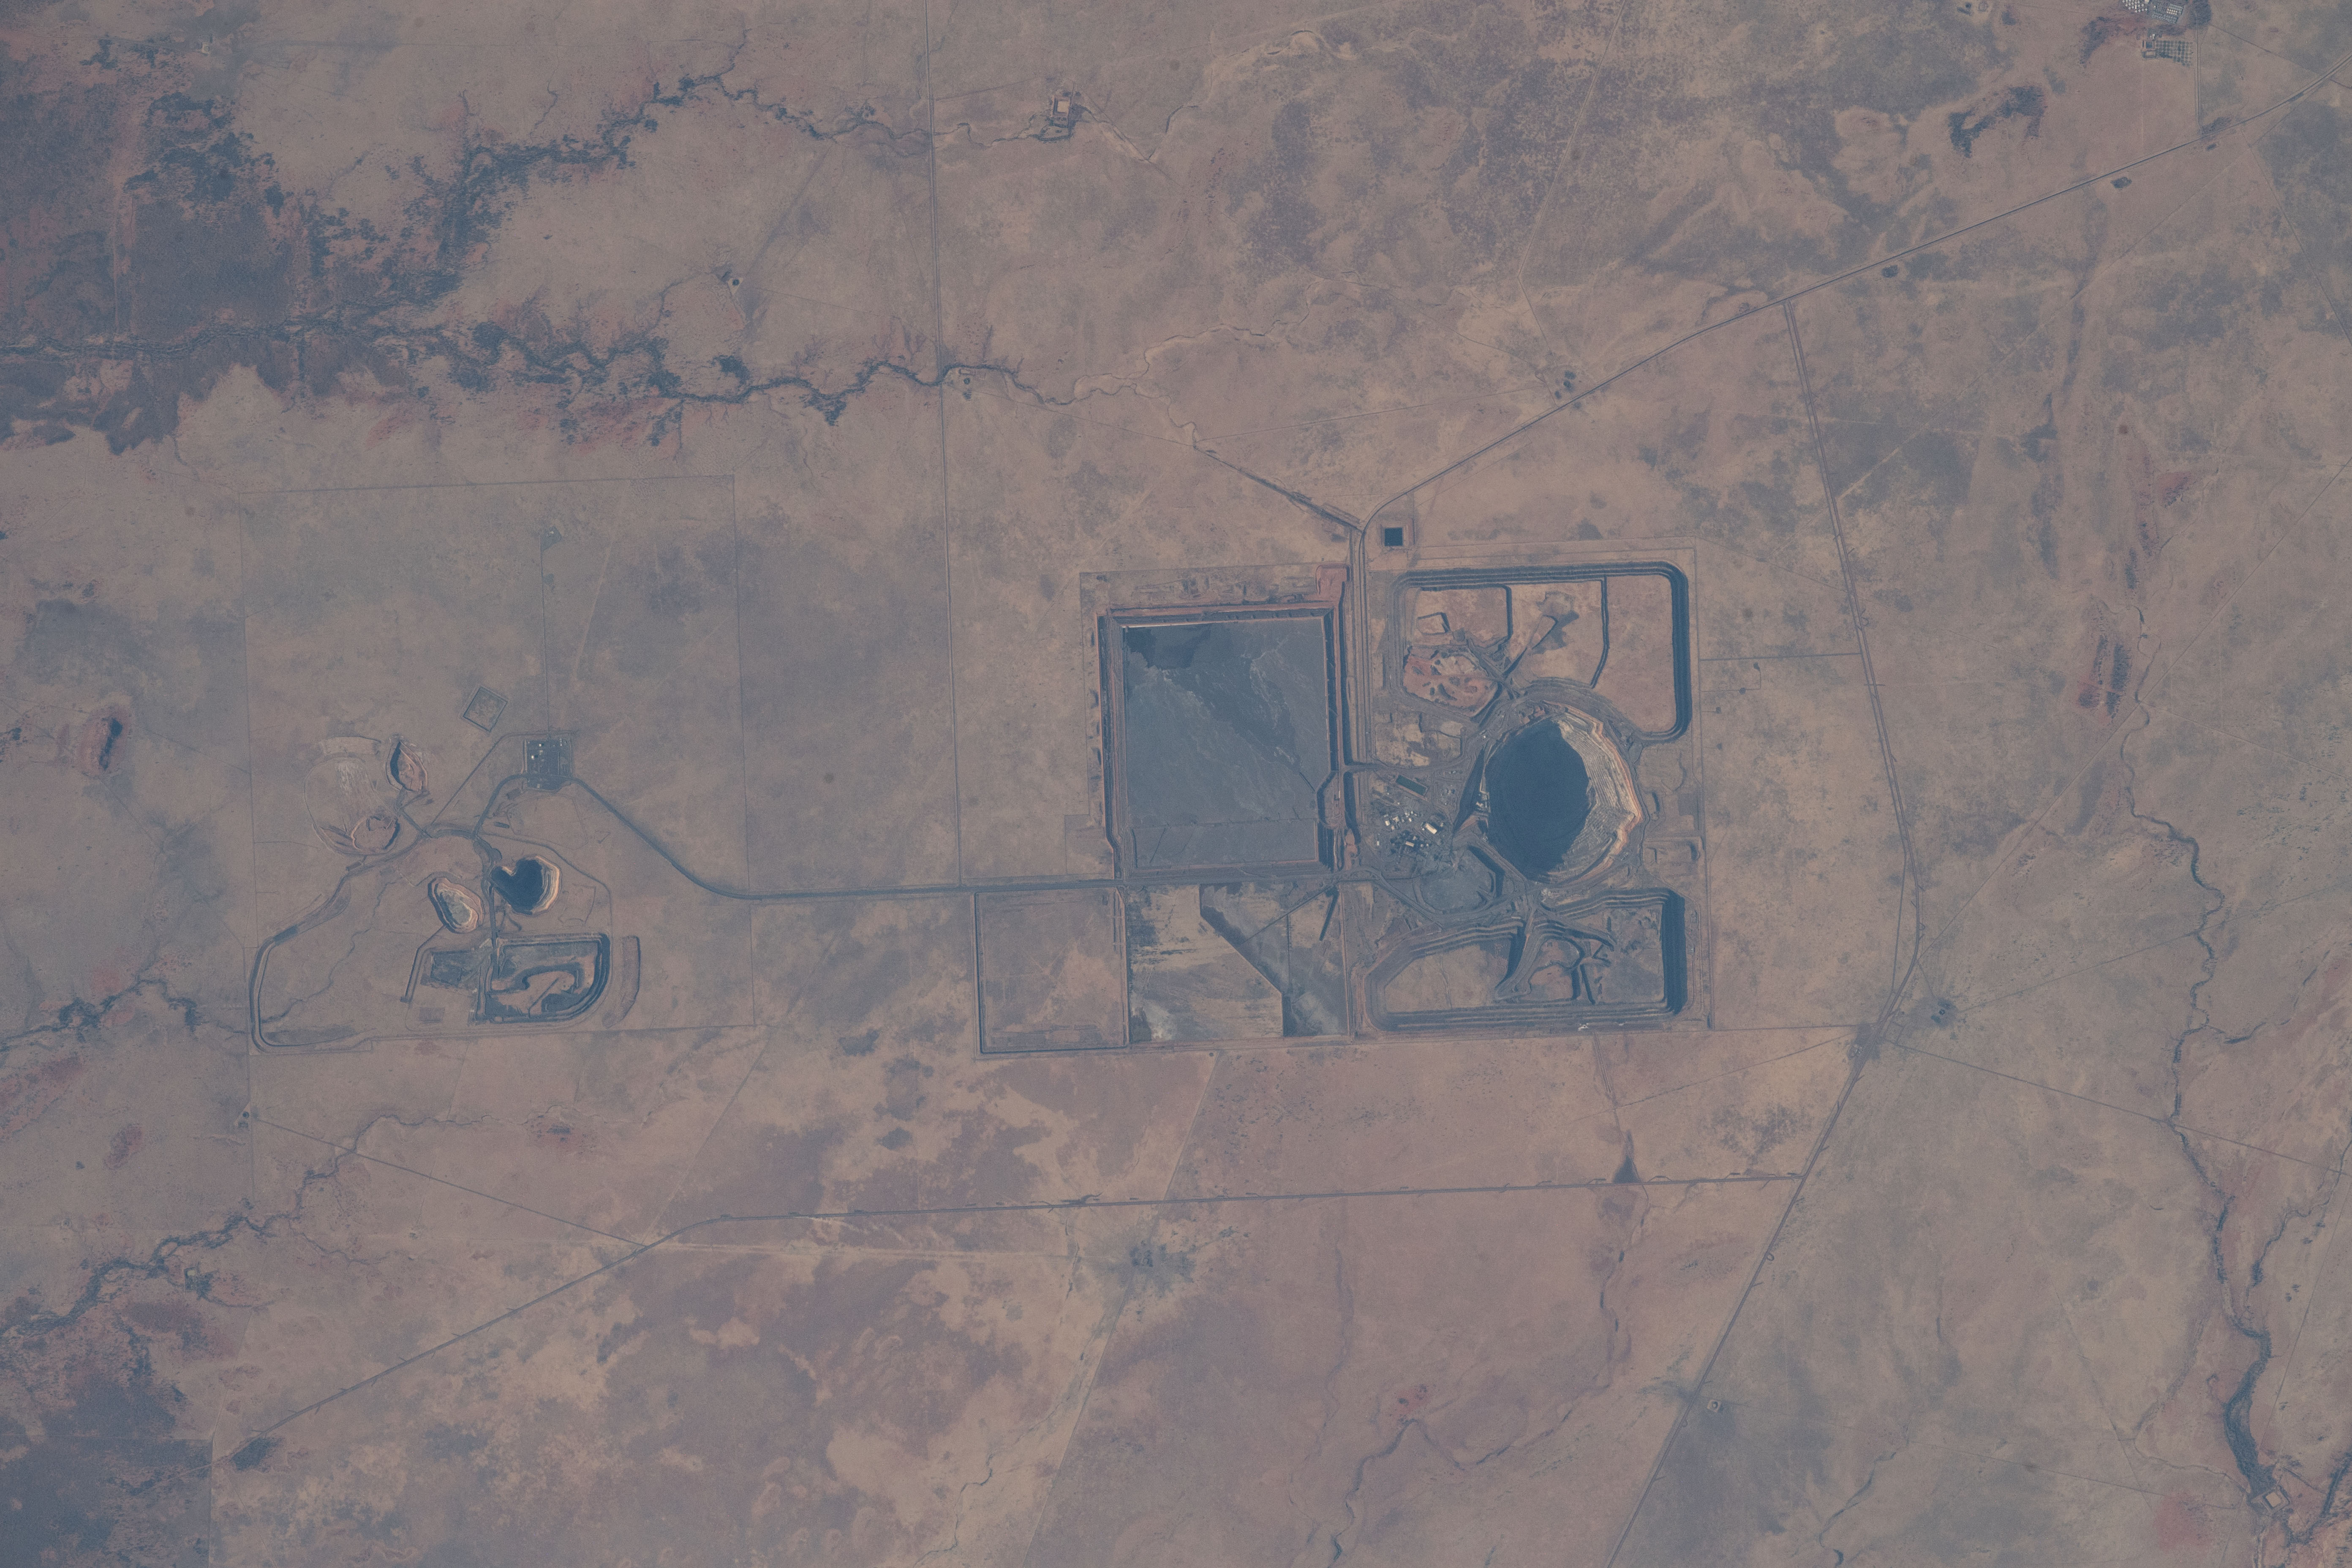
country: AUSTRALIA-Q
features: CLONCURRY, SELWYN RANGE, QUEENSLAND, SIMPSON DESERT
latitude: -20.4
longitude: 140.7
